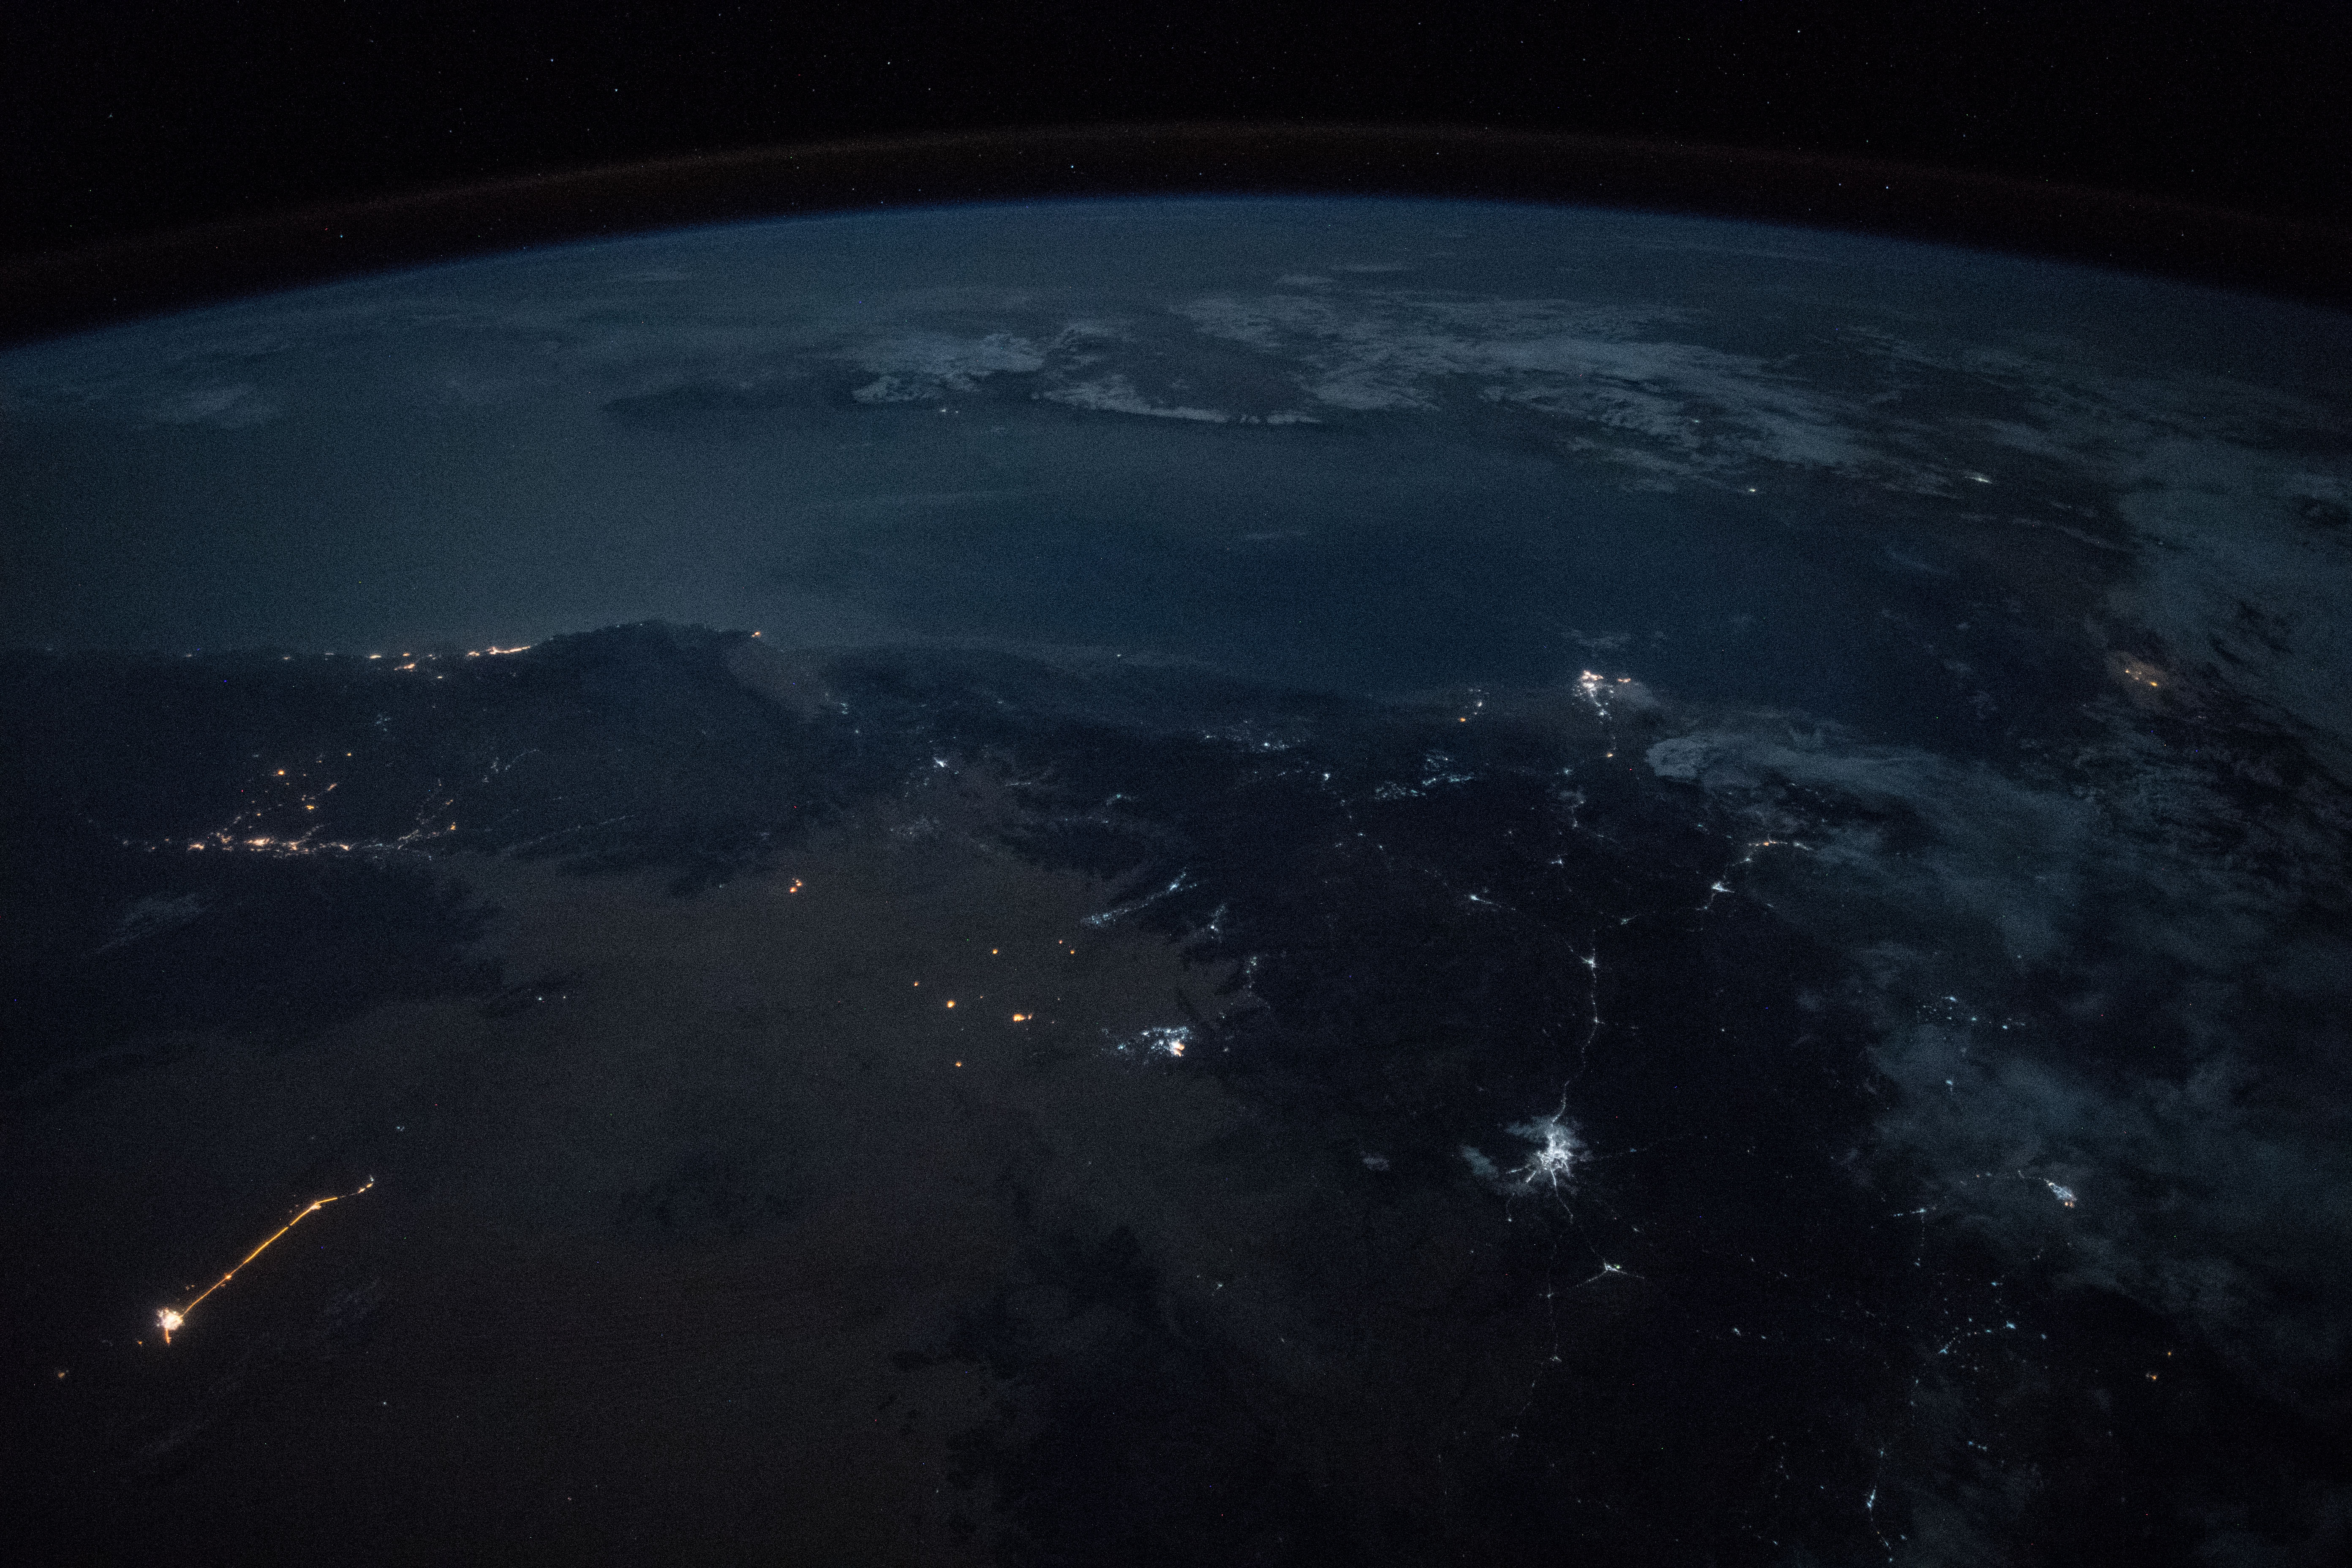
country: YEMEN
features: HADHRAMAUT MOUNTAINS, AL MUKALLA, OGO MOUNTAINS, NIGHT, EARTH LIMB
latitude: 14.3
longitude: 46.1
